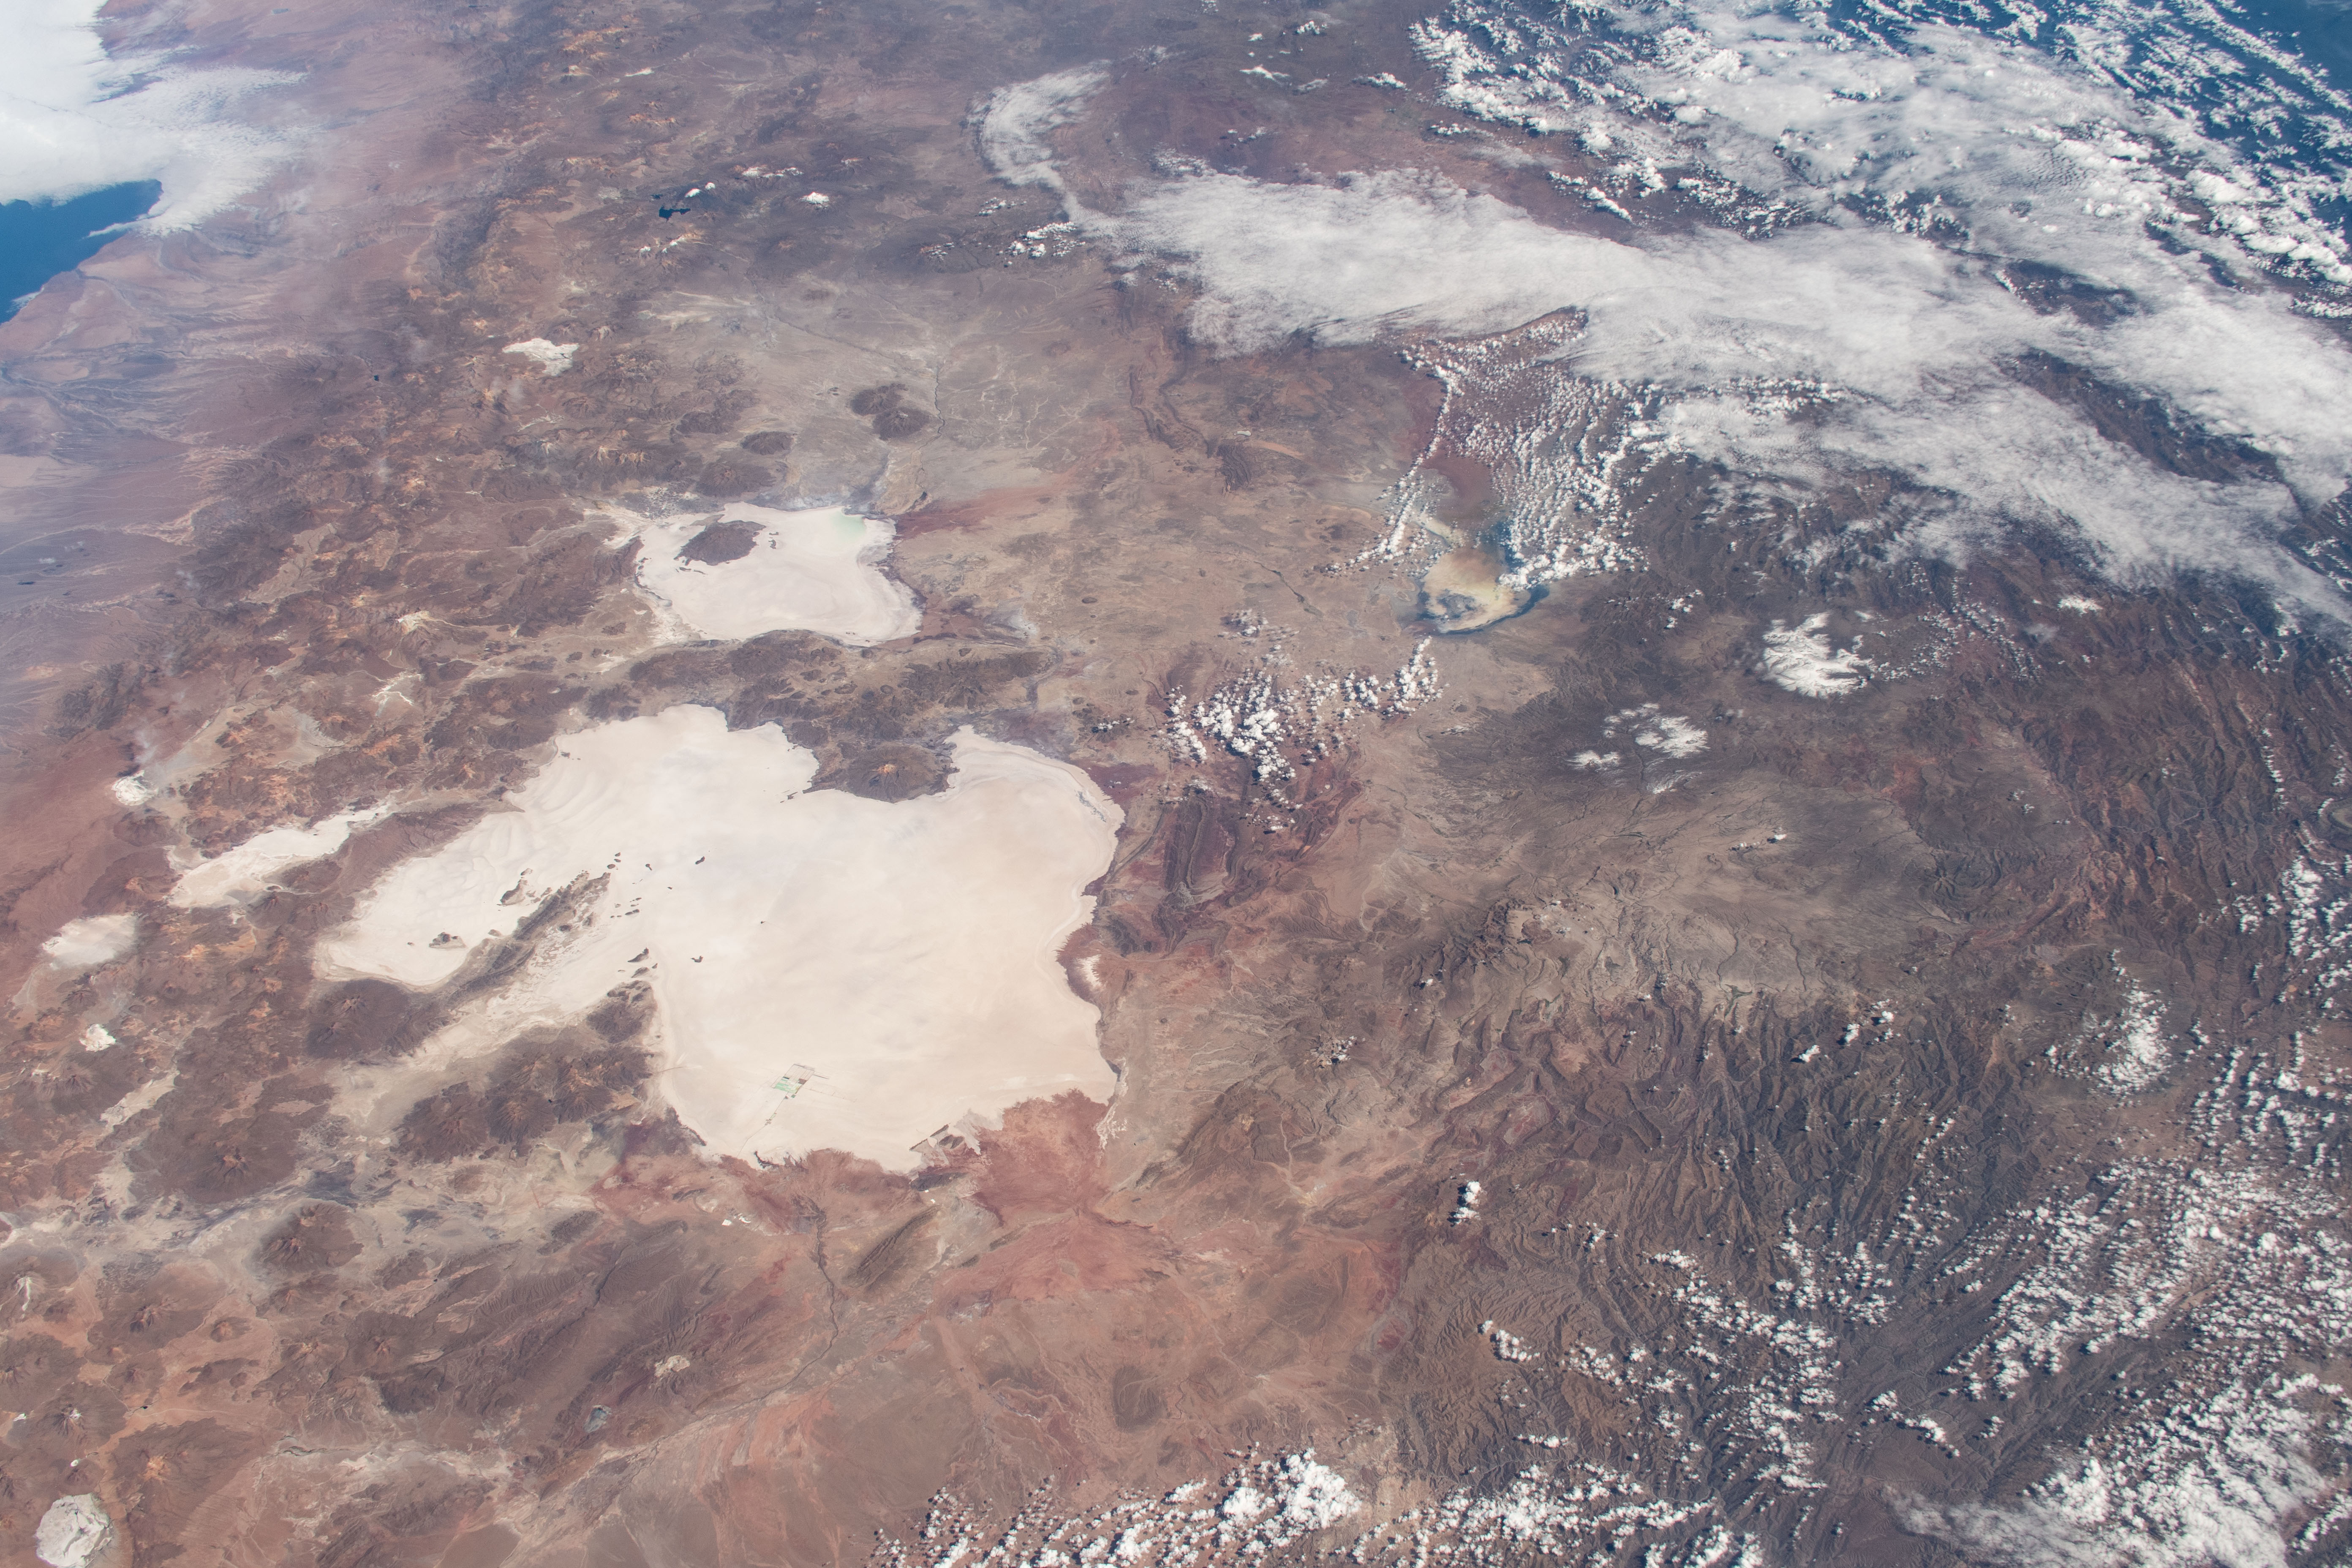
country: BOLIVIA
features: THE ANDES, SALAR DE UYUNI DESERT, CORDILLERA REAL MOUNTAINS
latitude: -19.5
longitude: -67.0
